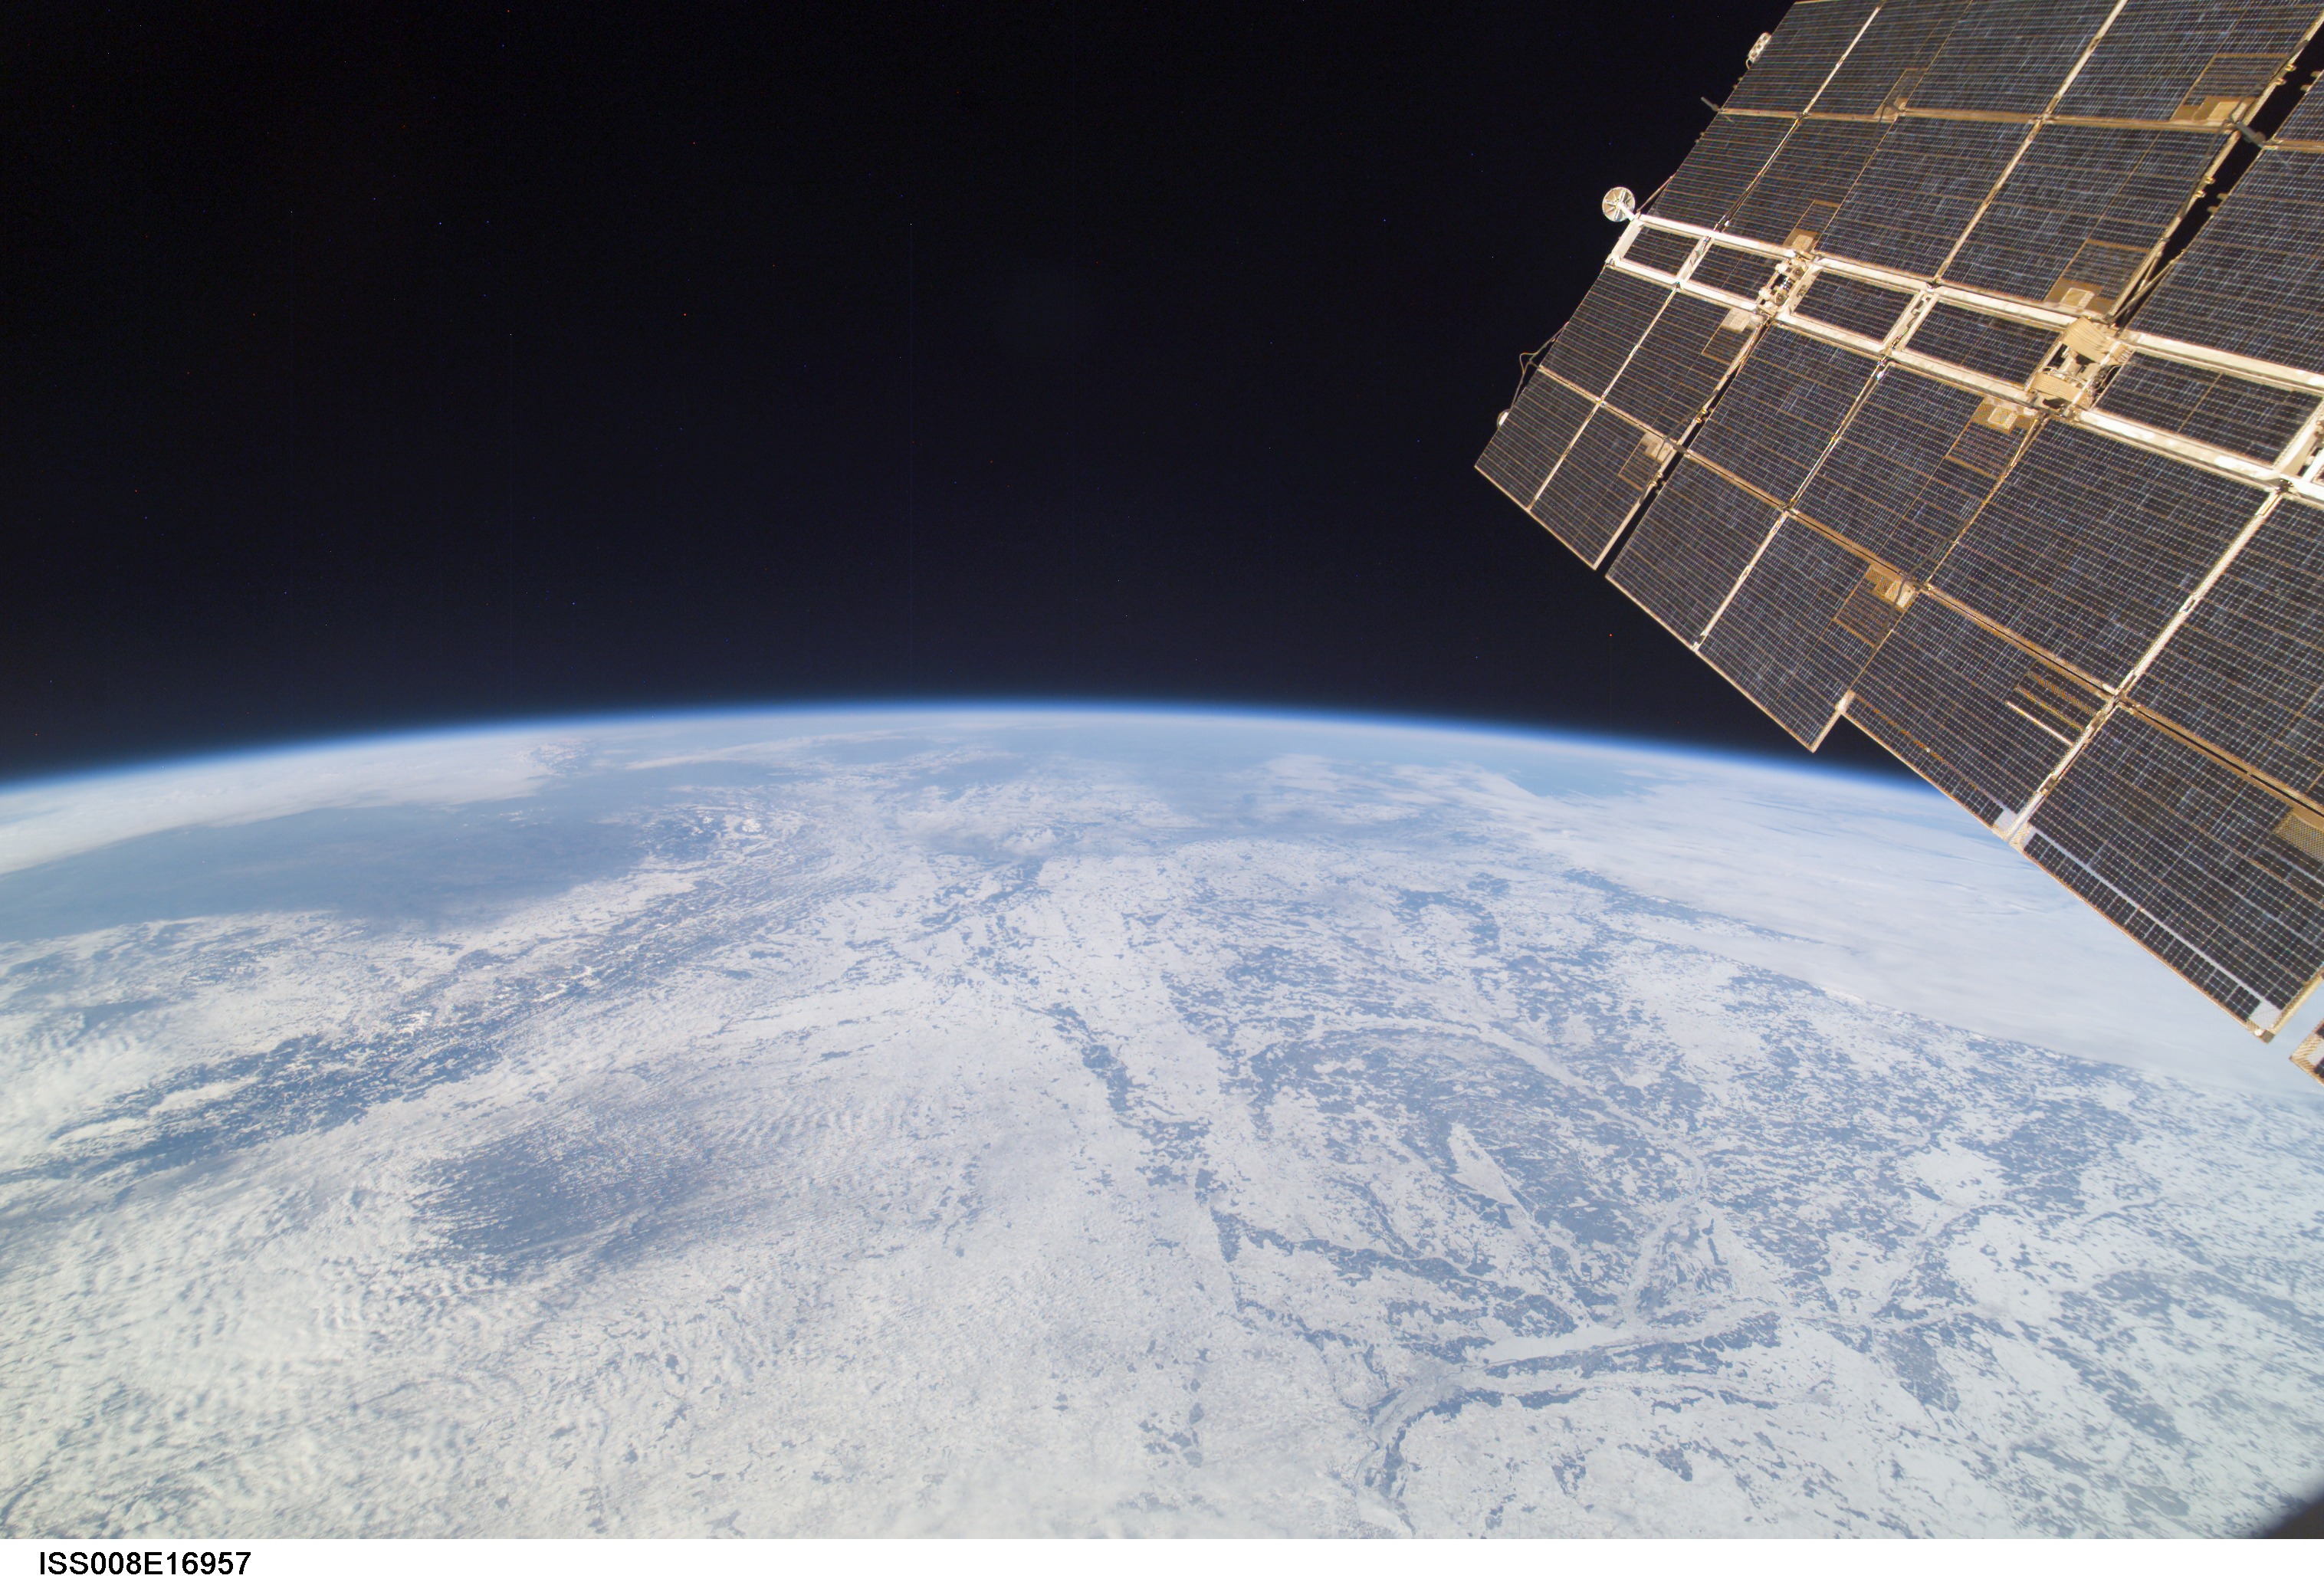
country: UKRAINE
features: DNIEPER R., ATMOSPHERIC LIMB
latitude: 50.0
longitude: 28.0
